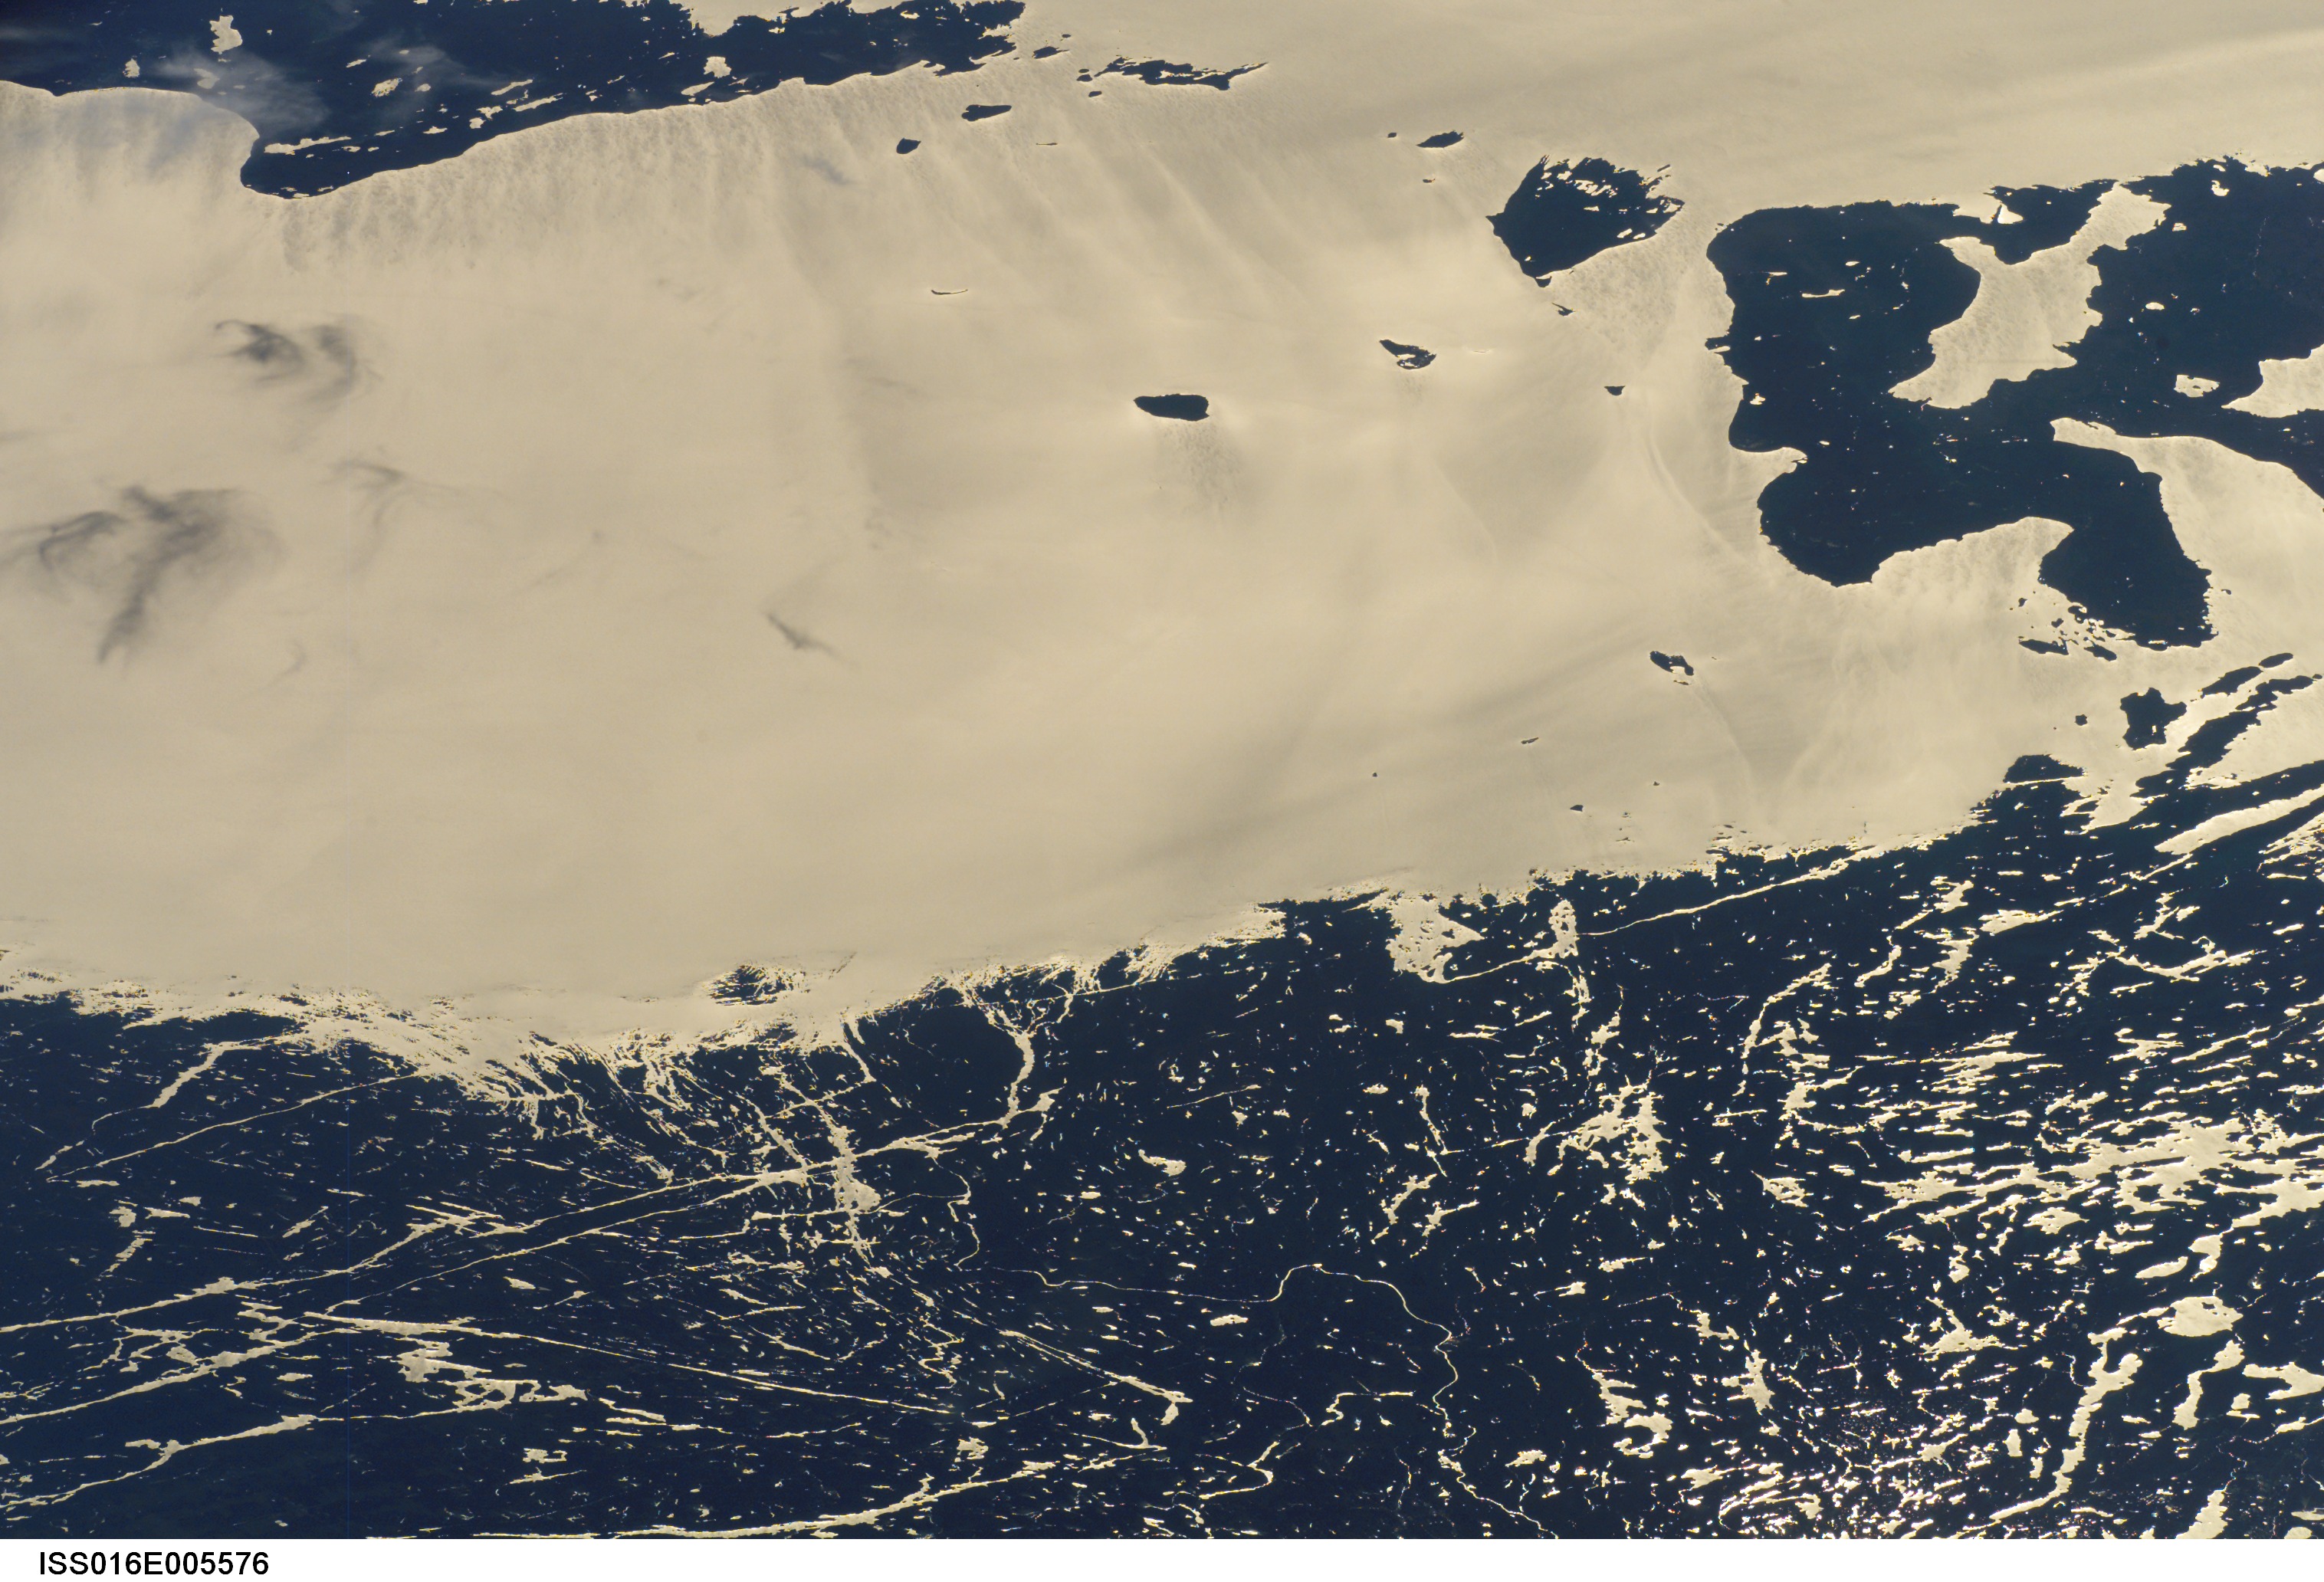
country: CANADA-O
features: GEORGIAN BAY, GLINT, ISLANDS
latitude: 46.0
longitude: -81.0
